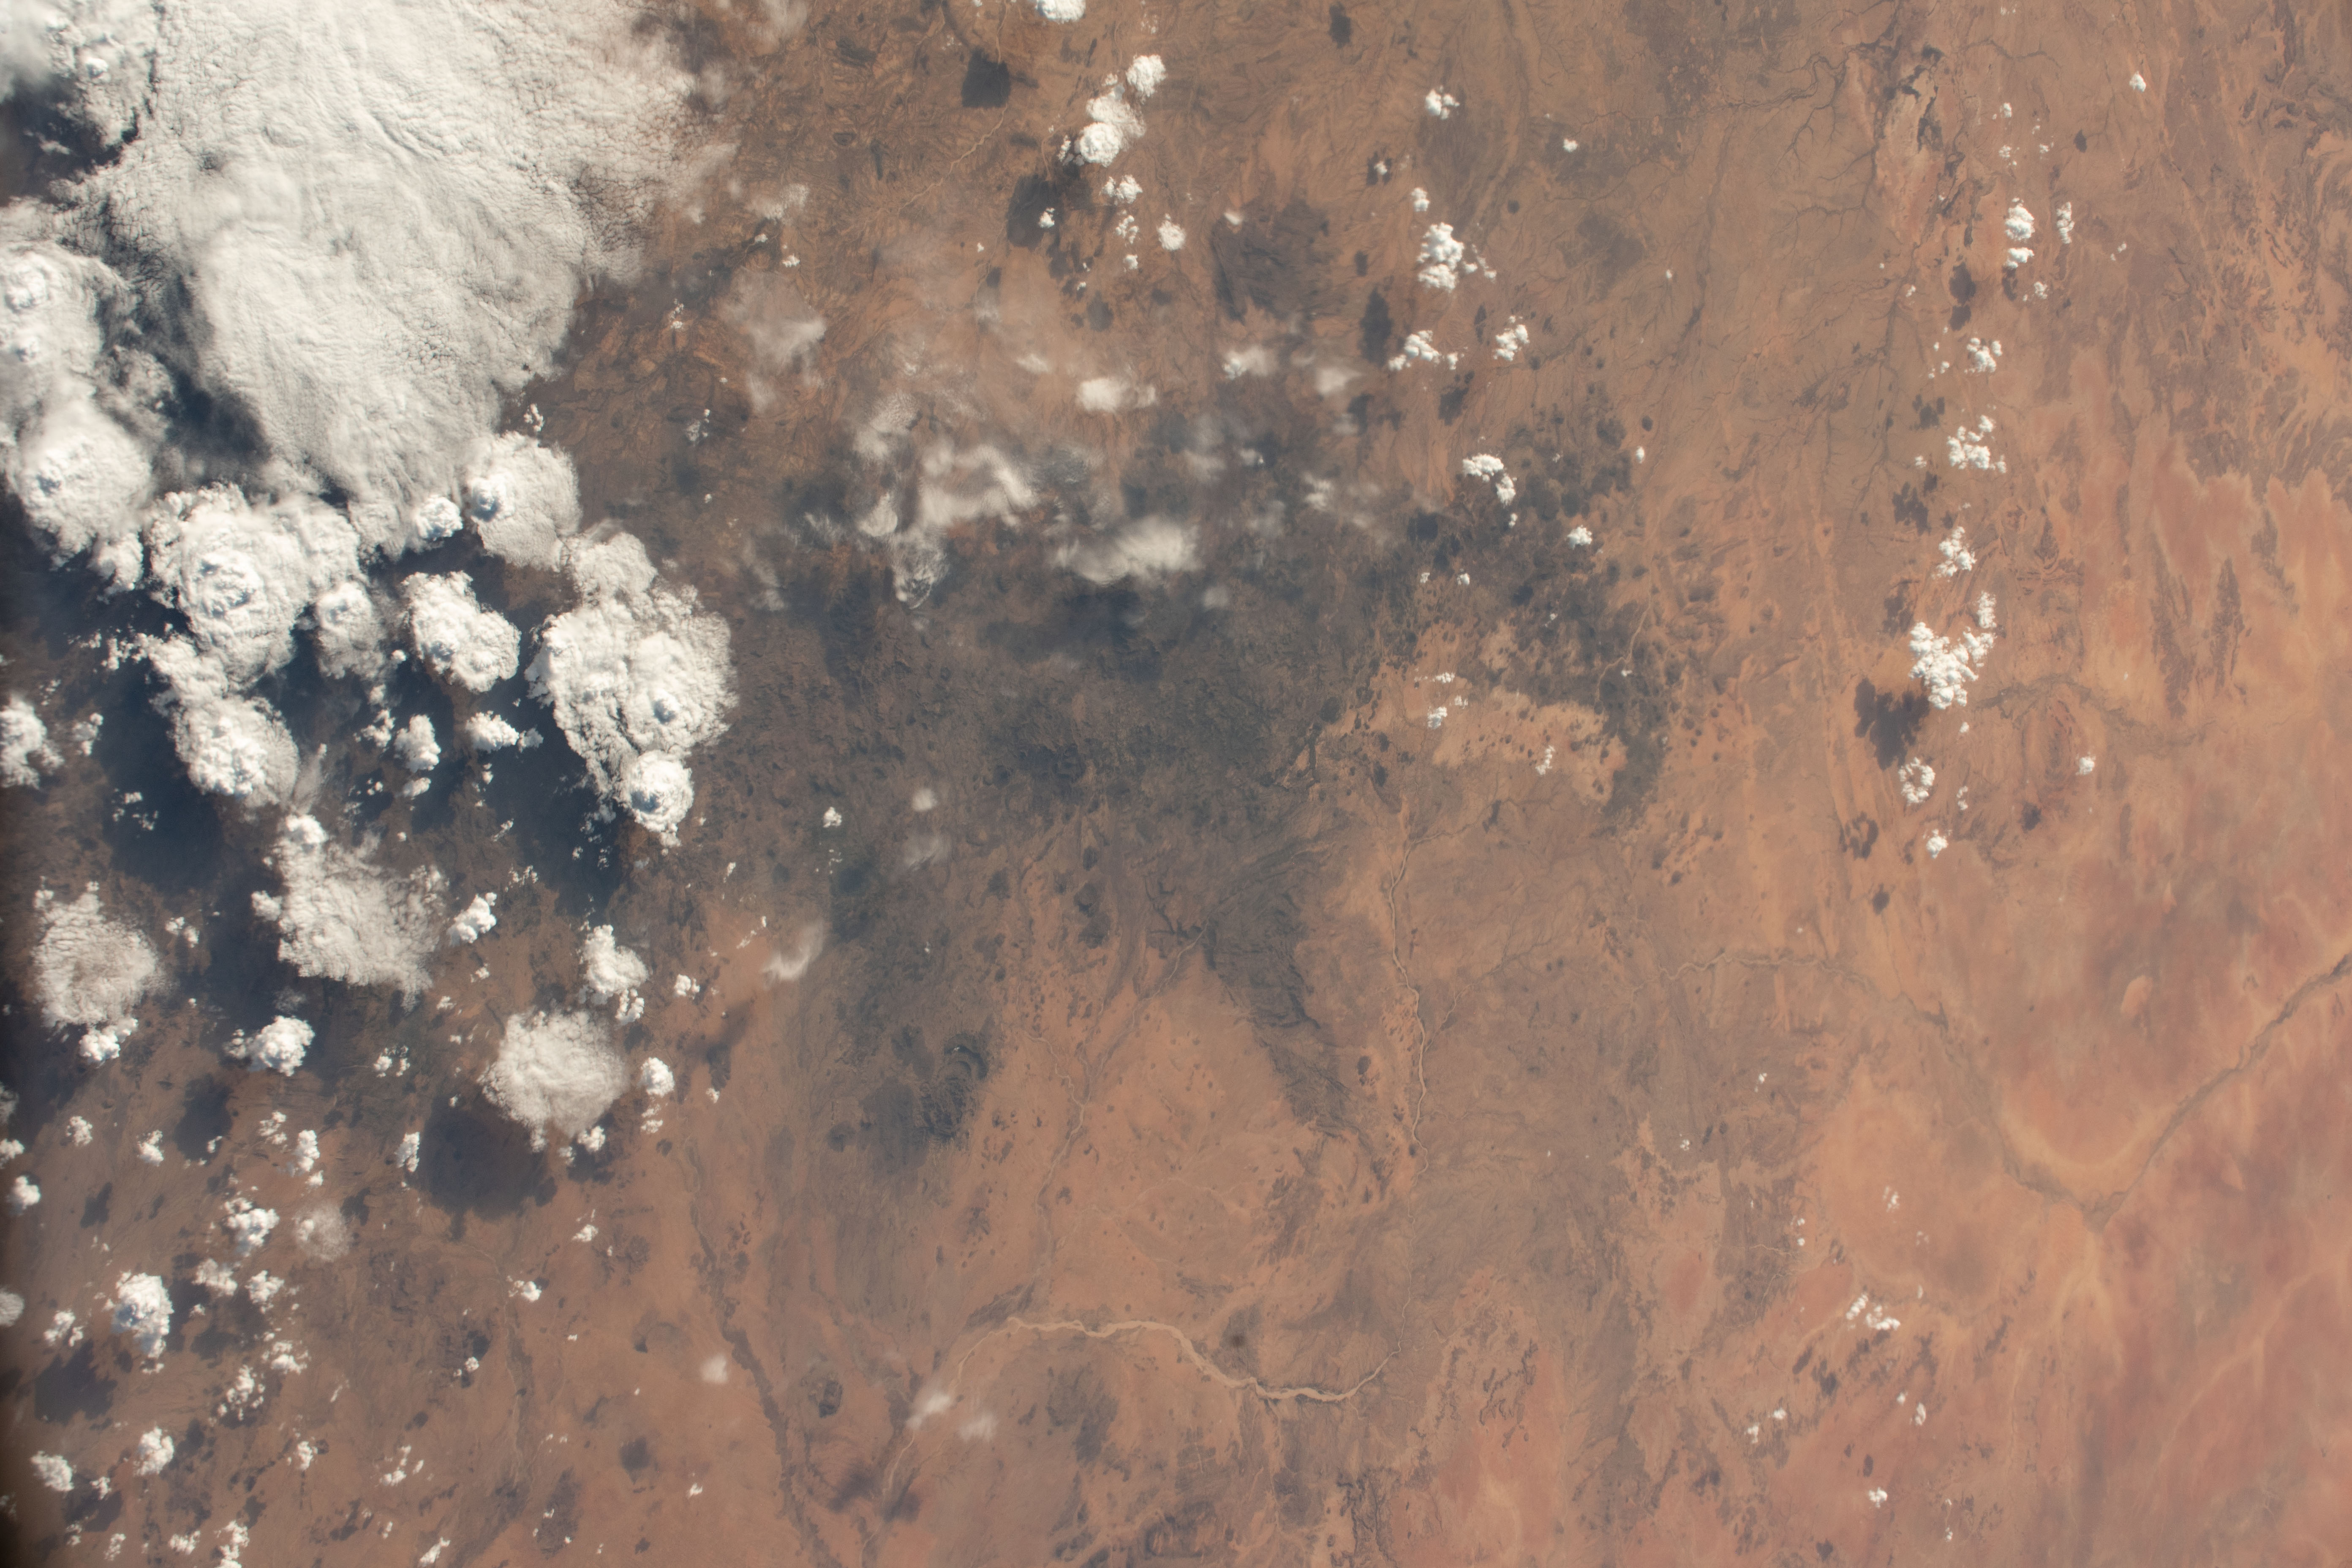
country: SUDAN
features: MARRAH MOUNTAINS, DARFUR
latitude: 14.0
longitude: 24.4
